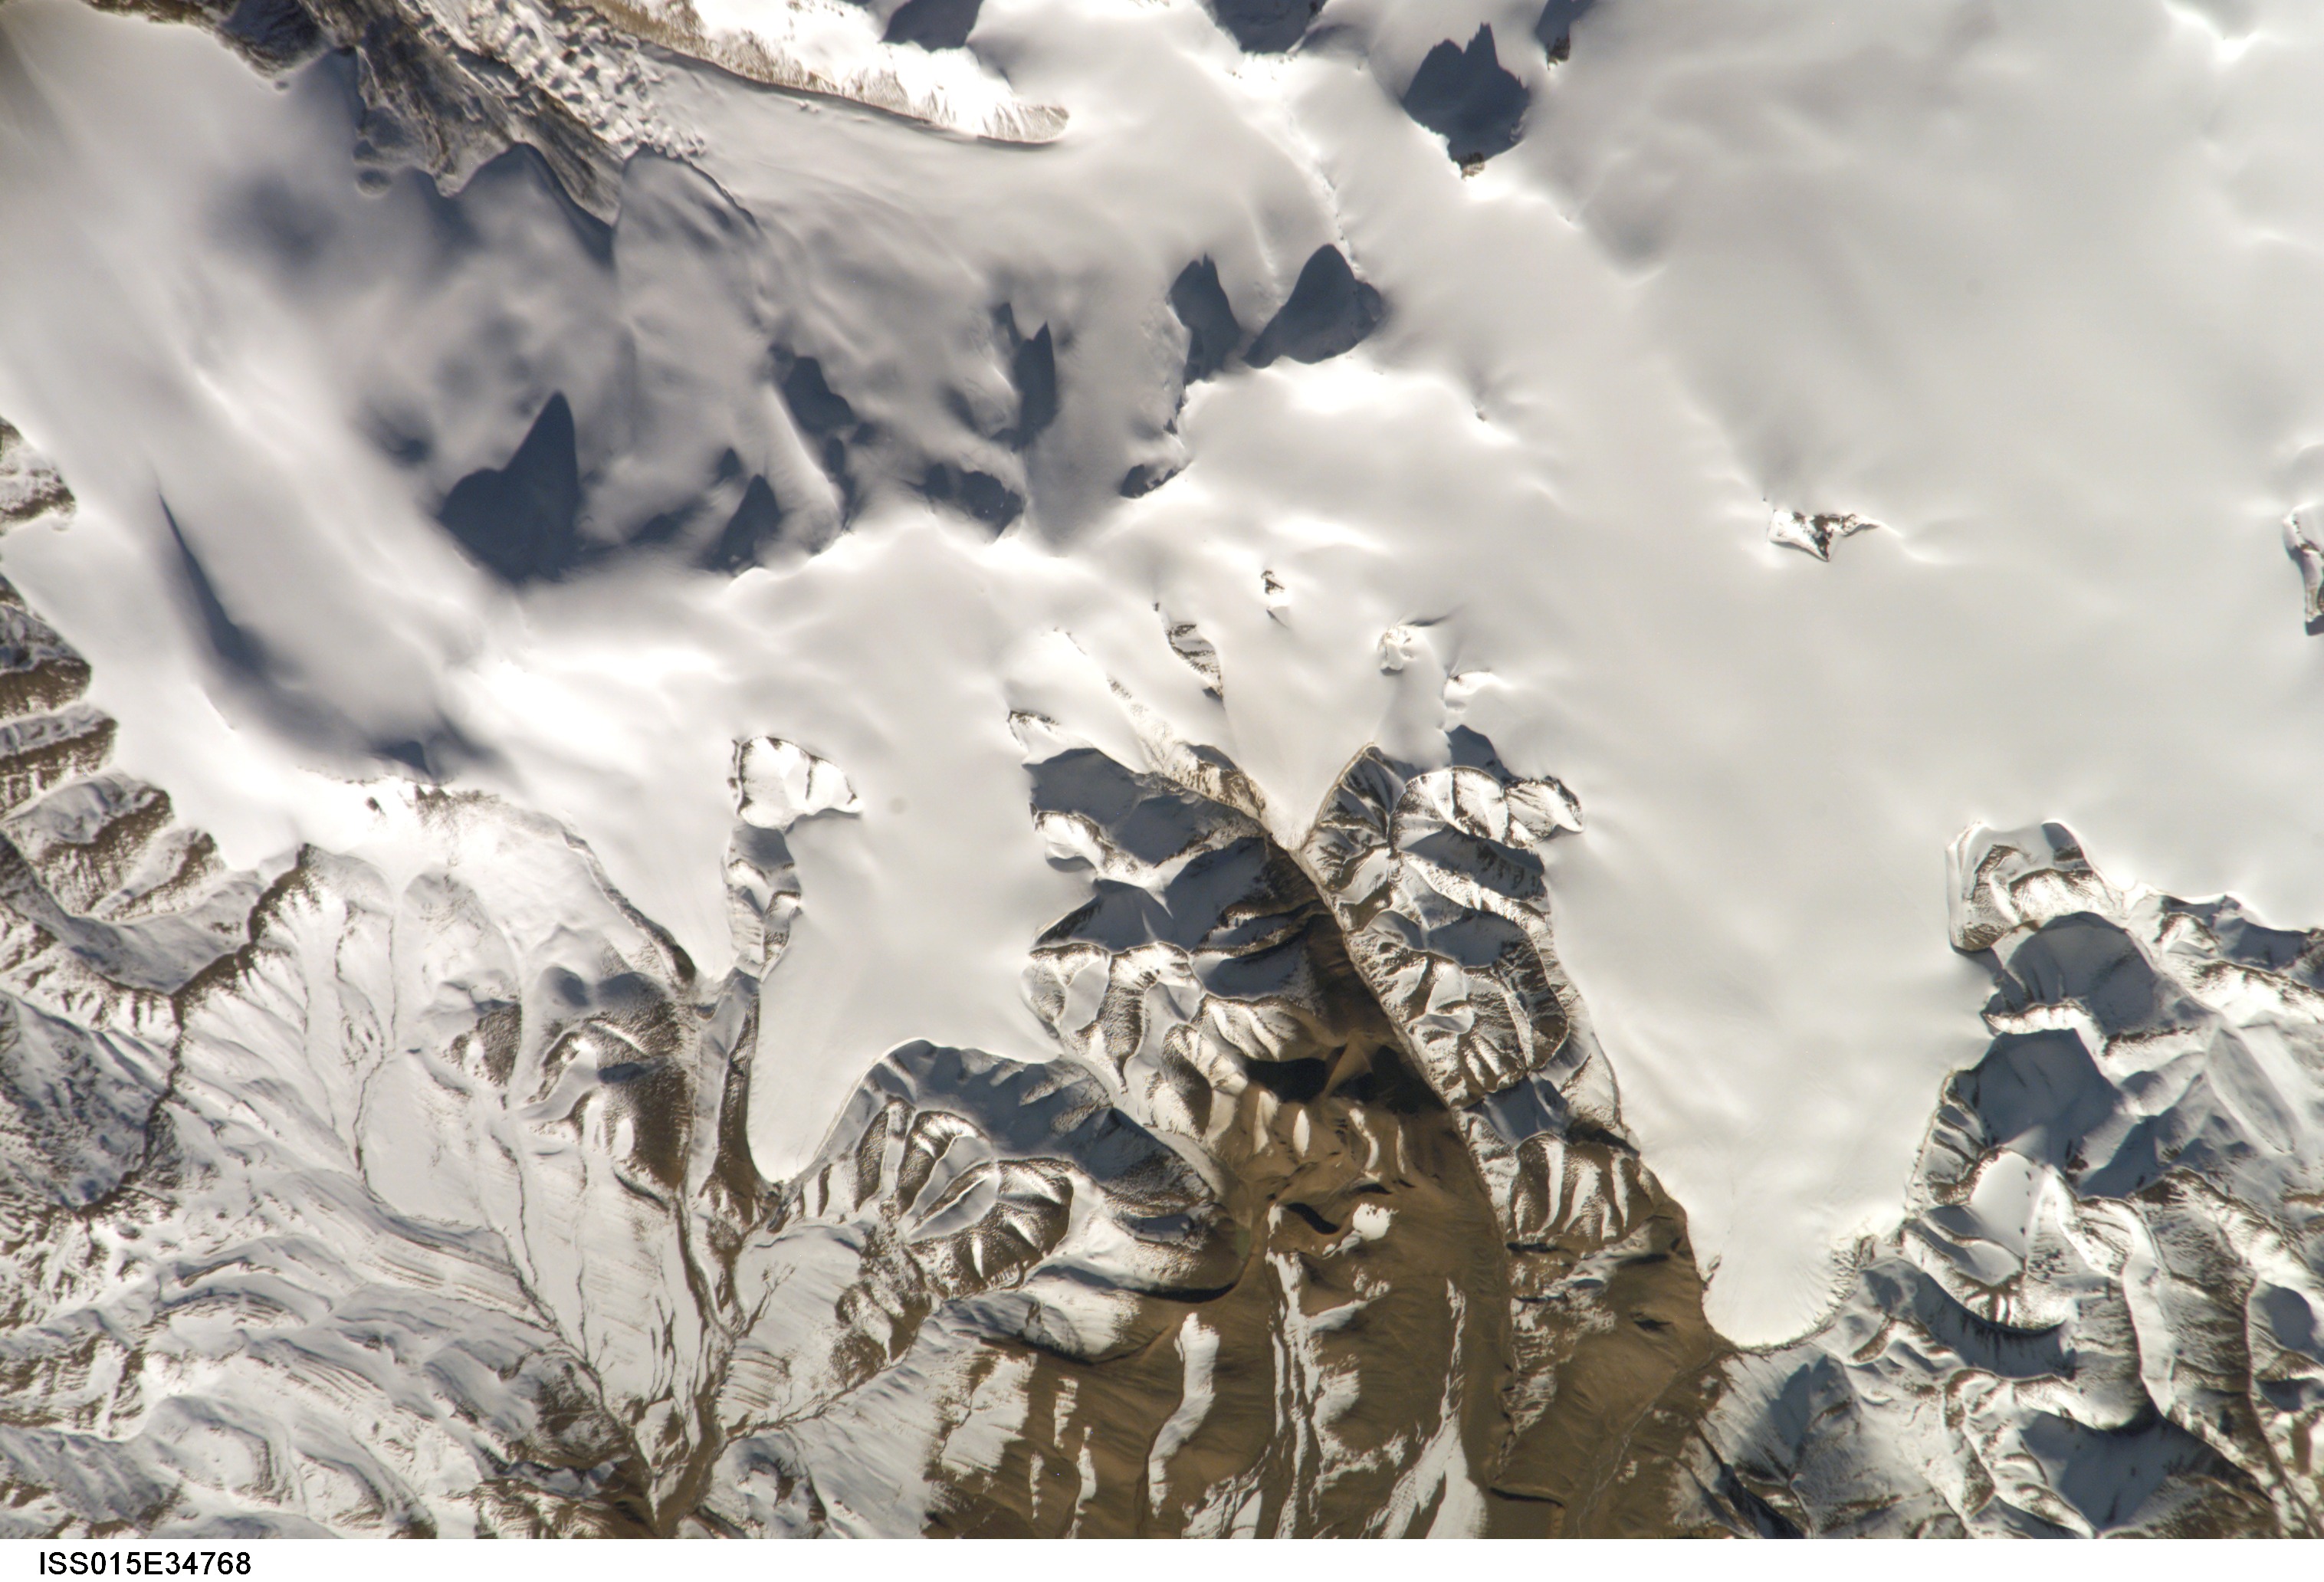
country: CHINA
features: TIBETAN PLAT. MT. GL.
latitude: 33.9
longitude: 88.9
